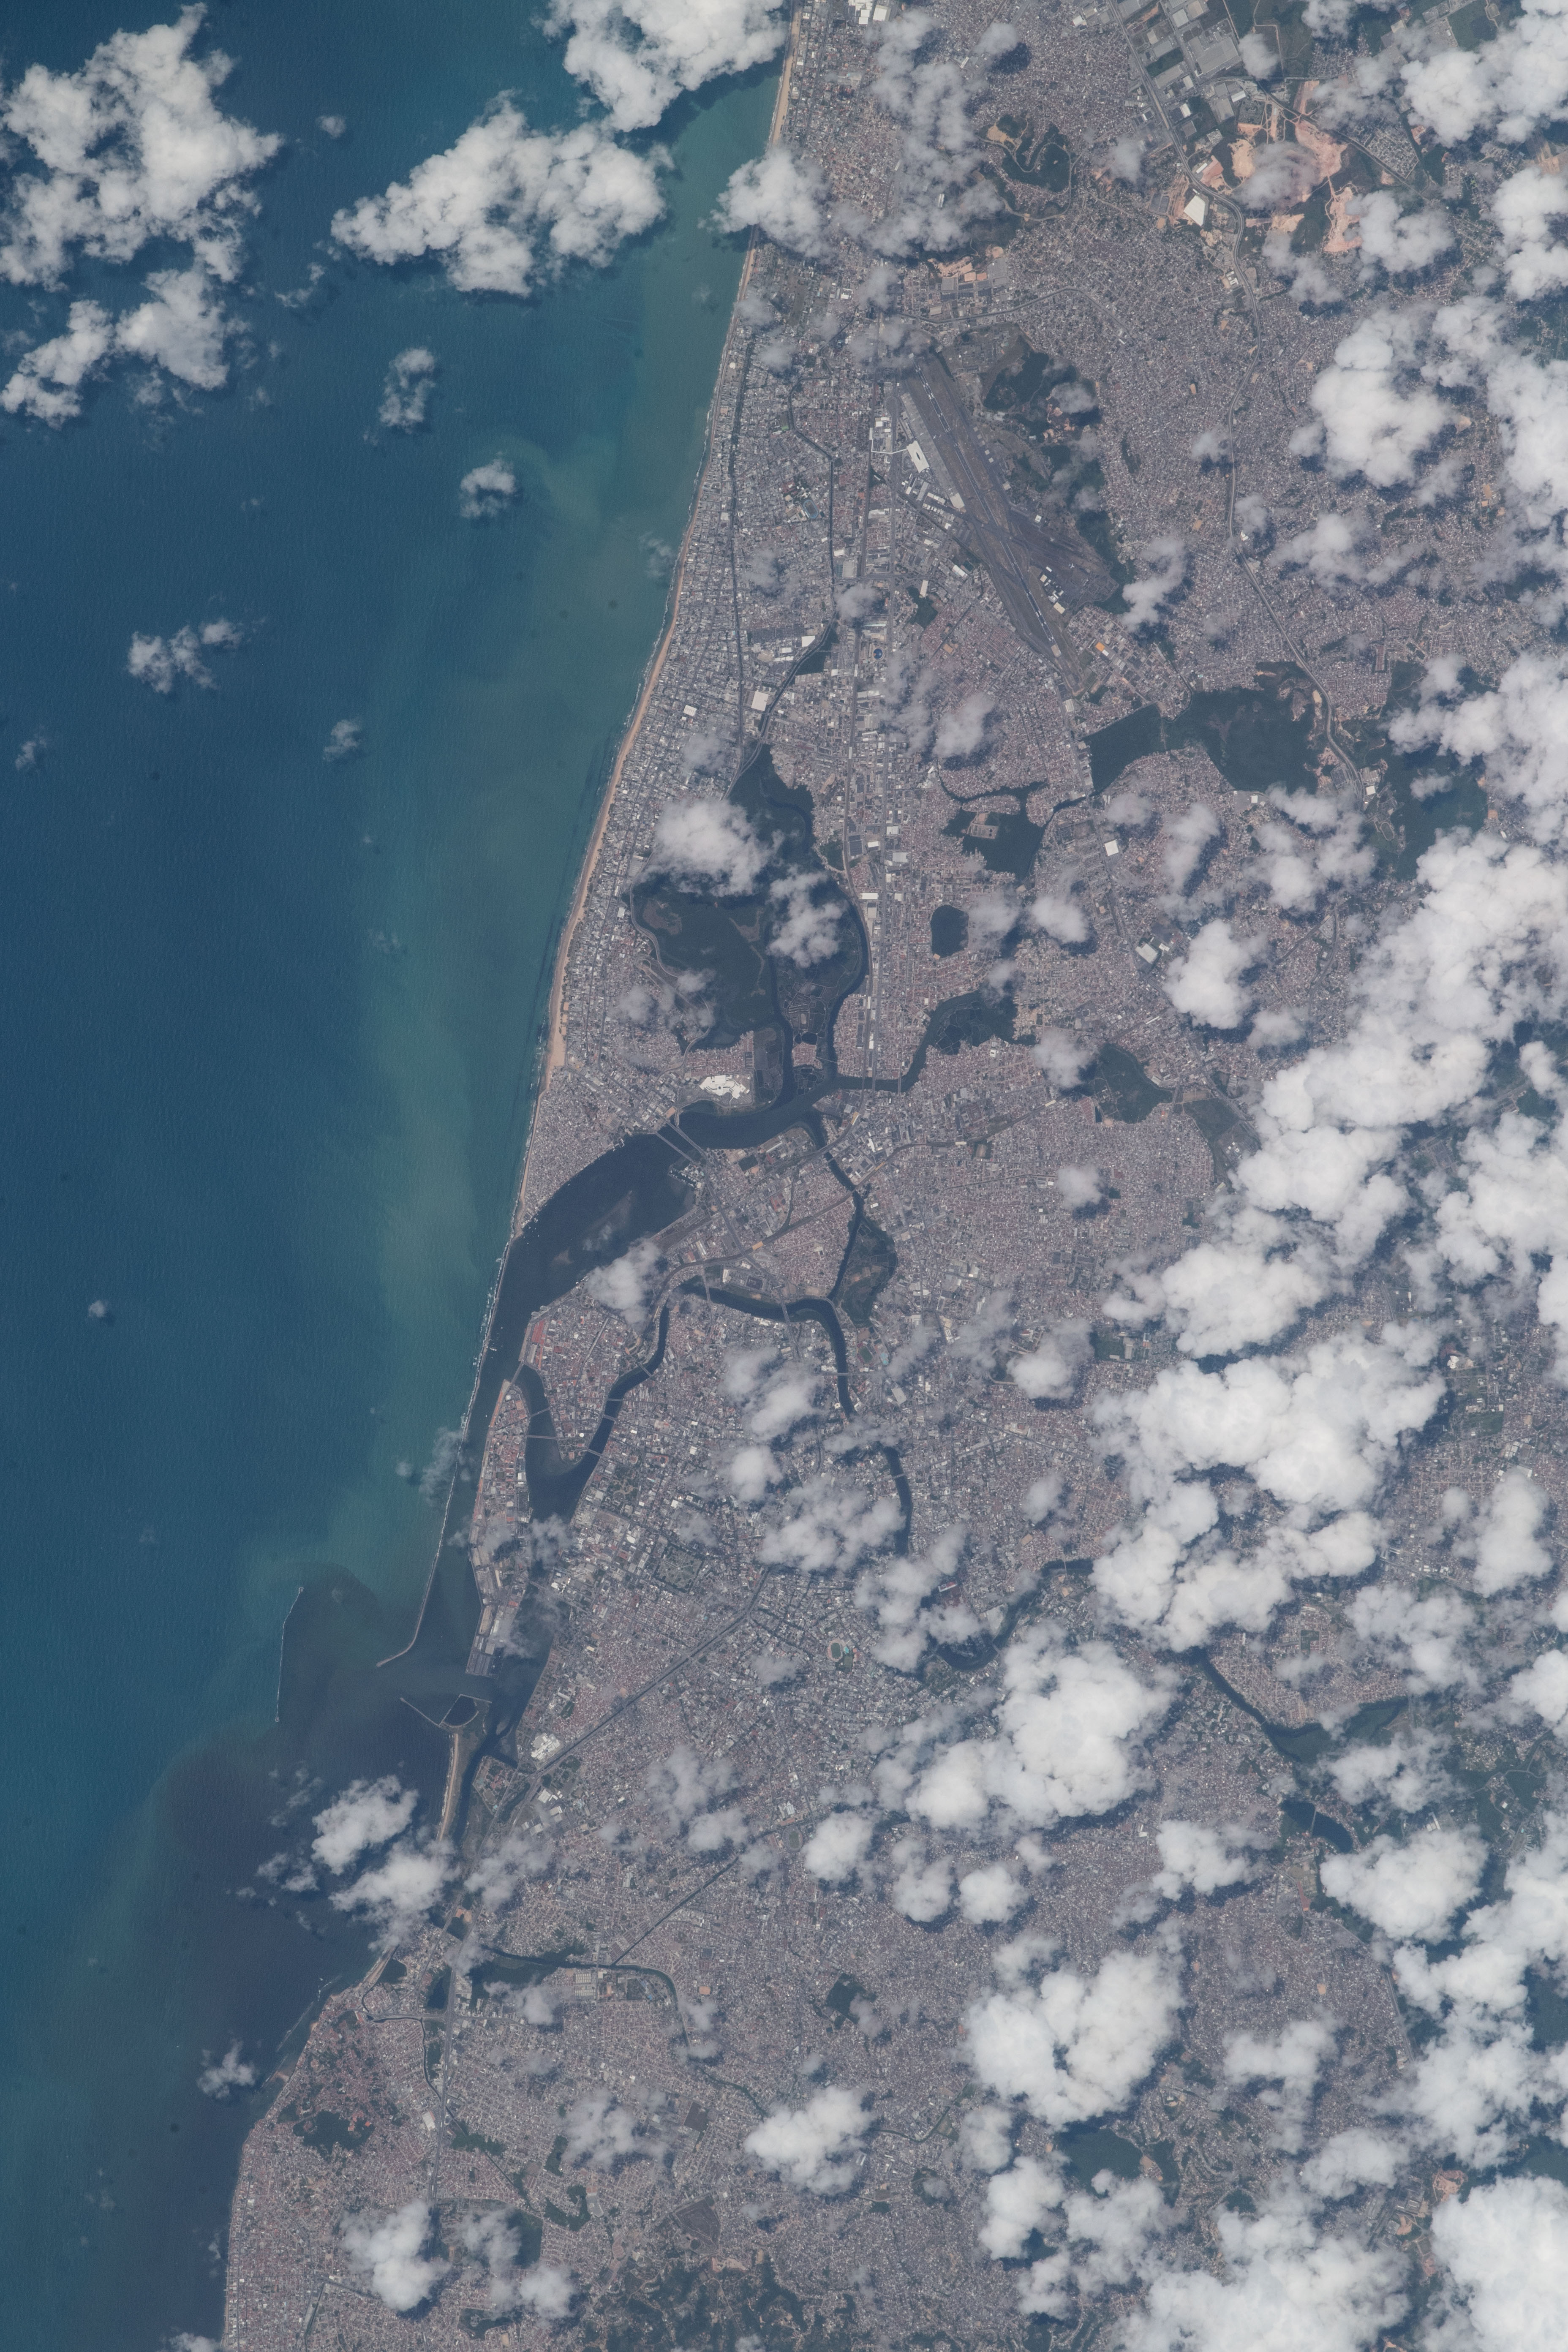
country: BRAZIL
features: REFICE, CIA DO PARK, OLINDA, SANTA TEREZA
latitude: -8.1
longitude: -34.9
